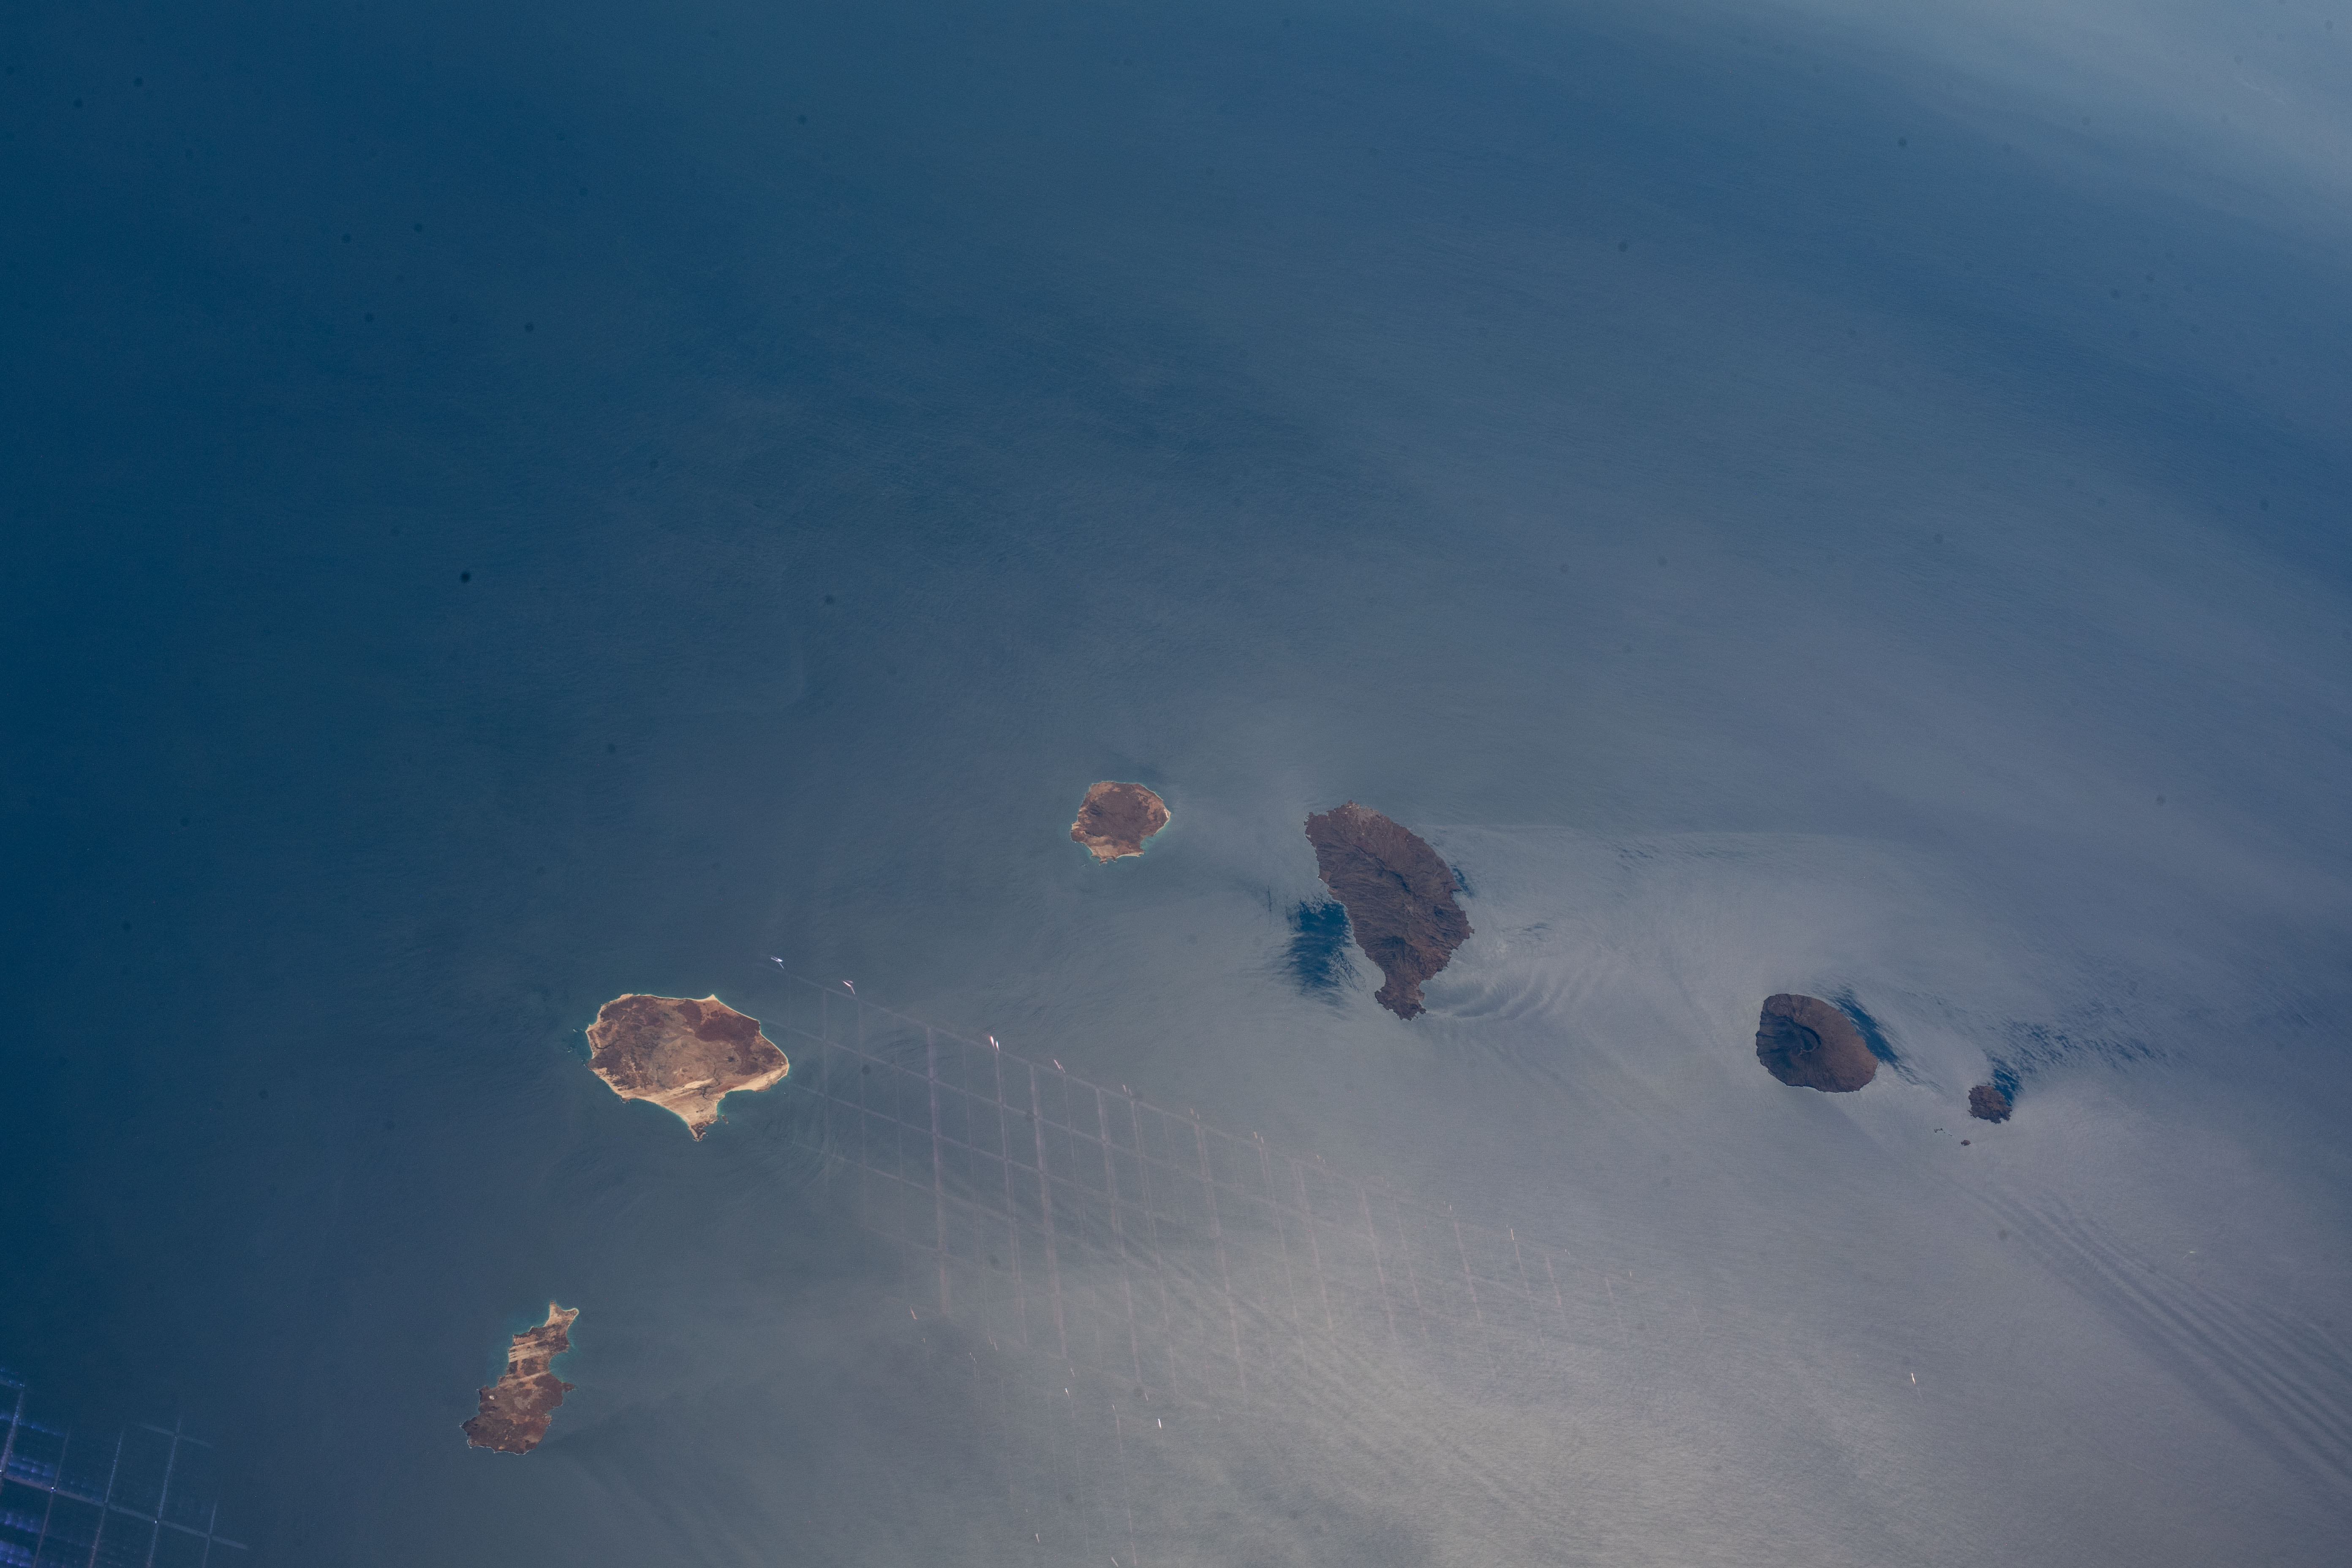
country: CAPE VERDE ISLANDS
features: CAPE VERDE, ATLANTIC OCEAN
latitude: 15.0
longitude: -23.0
